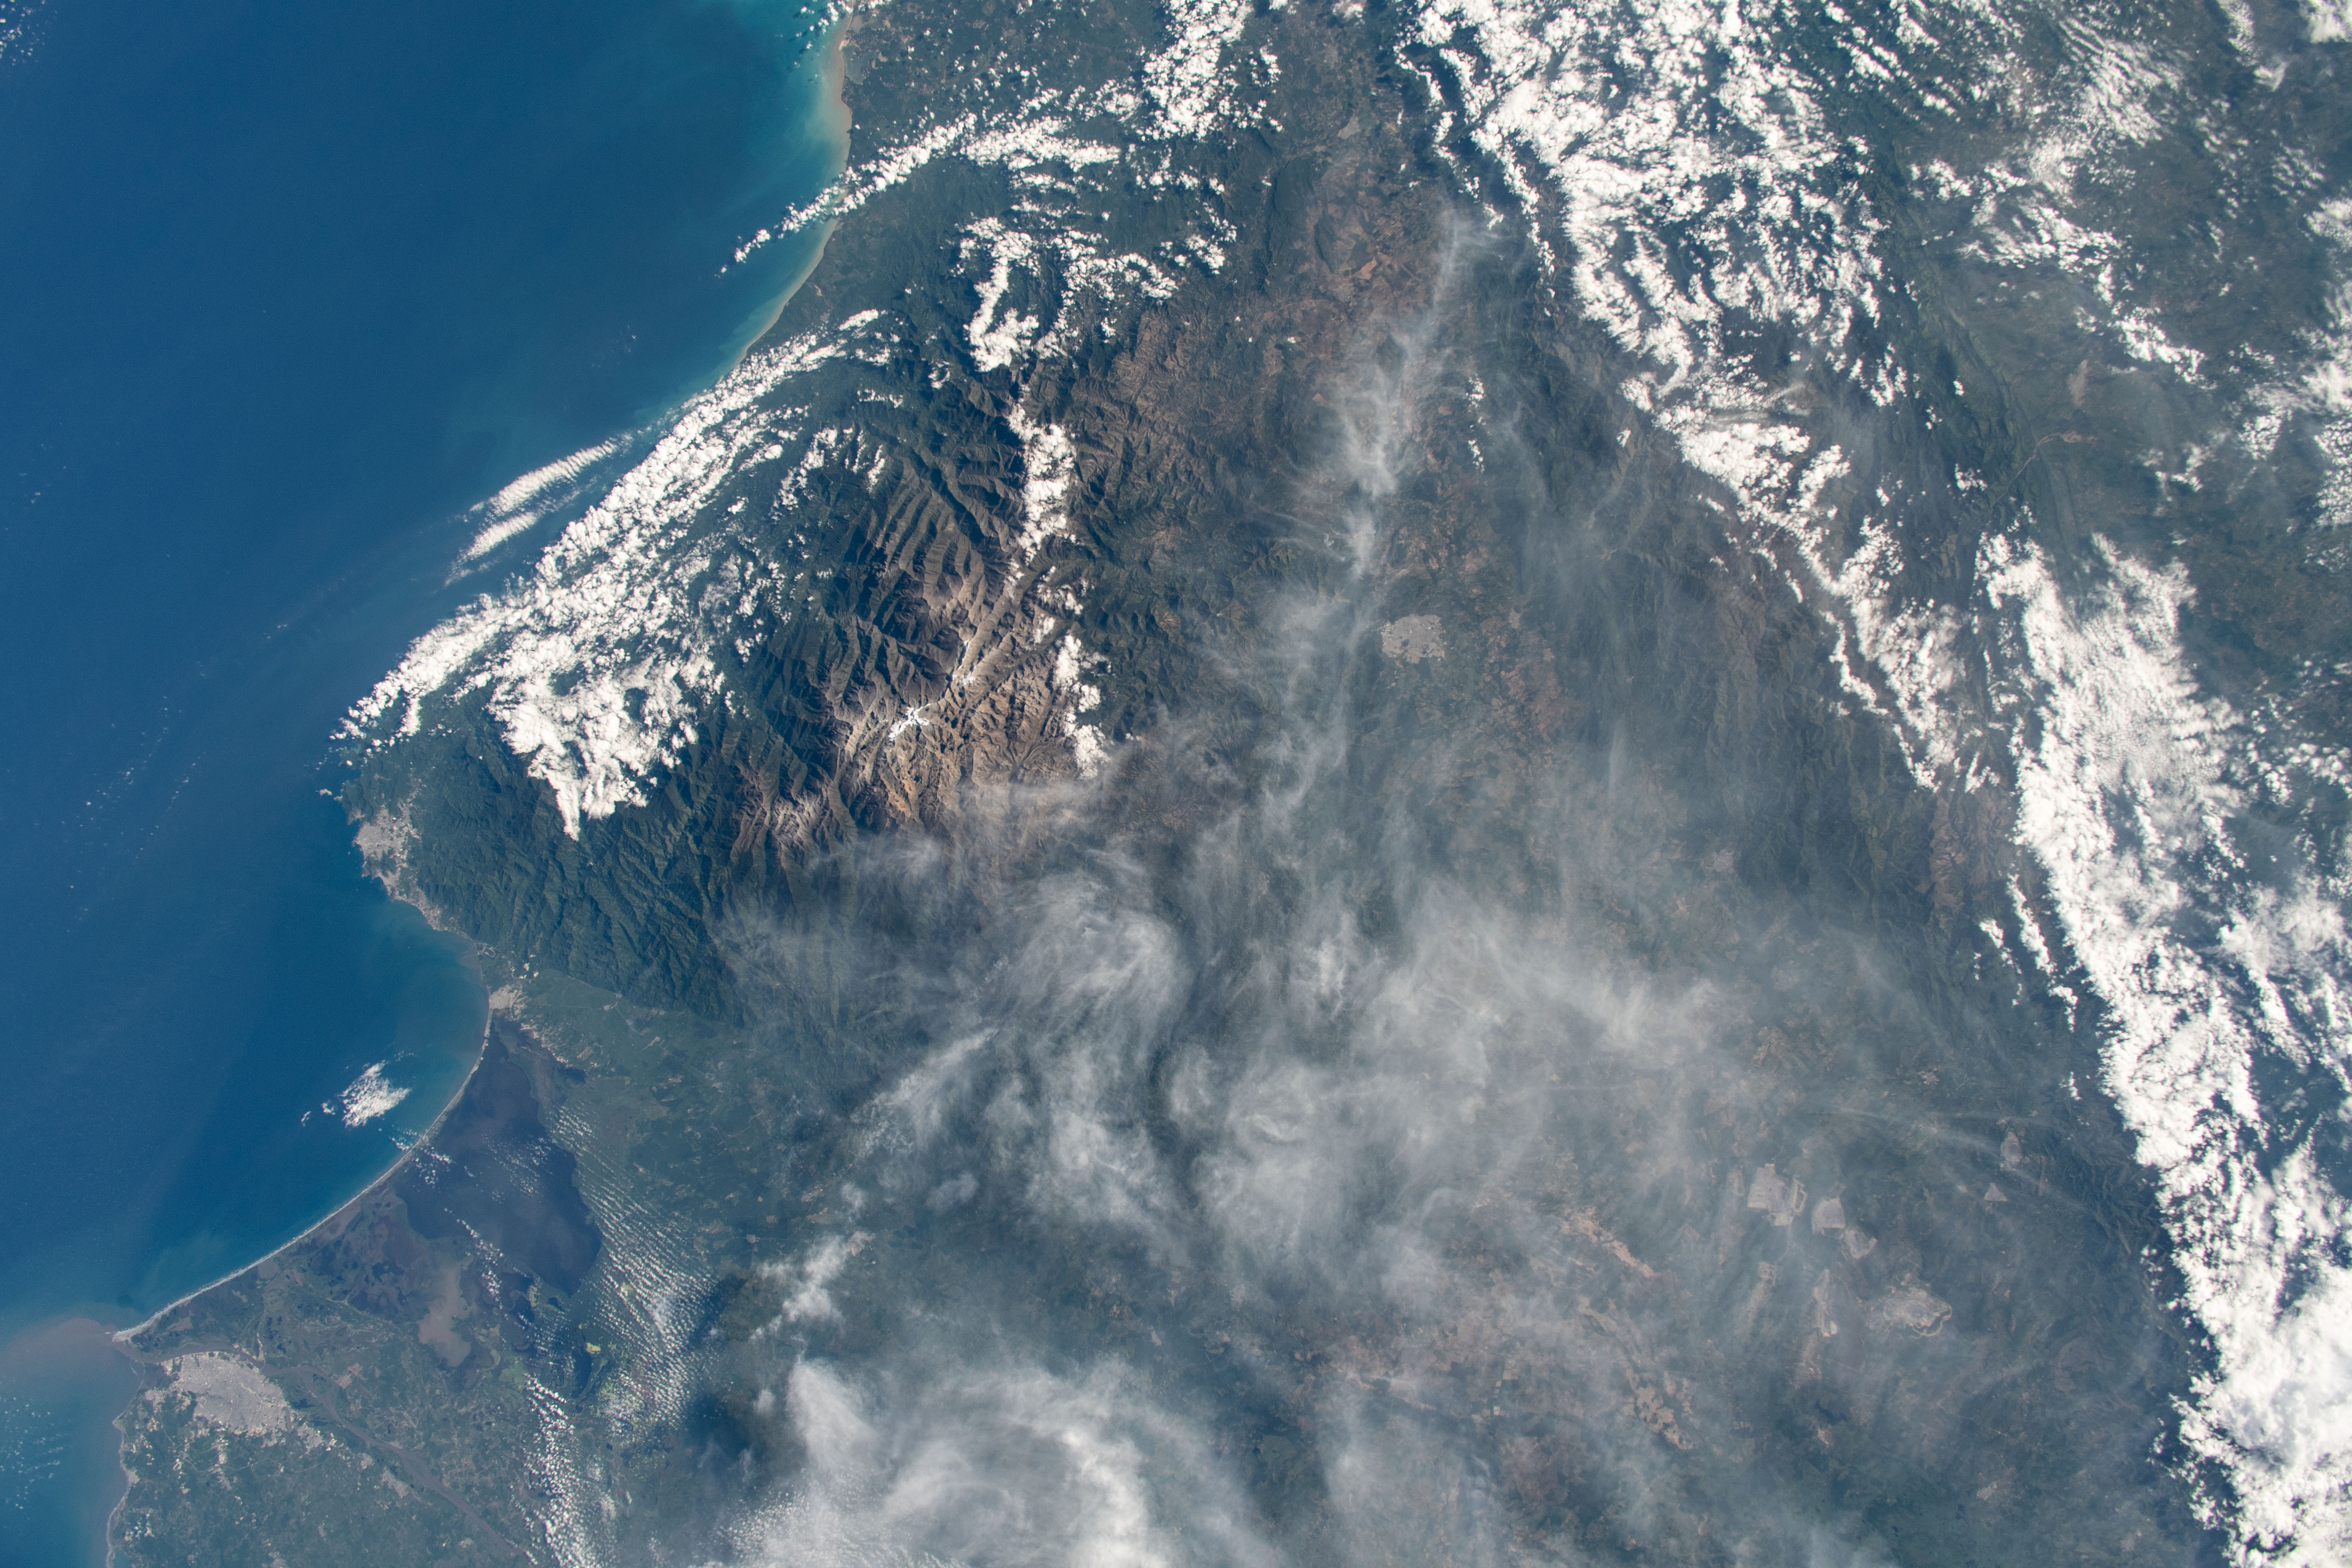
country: COLOMBIA
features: CERRO PINTADO, PICO CRISTOBAL COLON MOUNTAIN, SANTA MARTA
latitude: 10.5
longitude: -73.5
